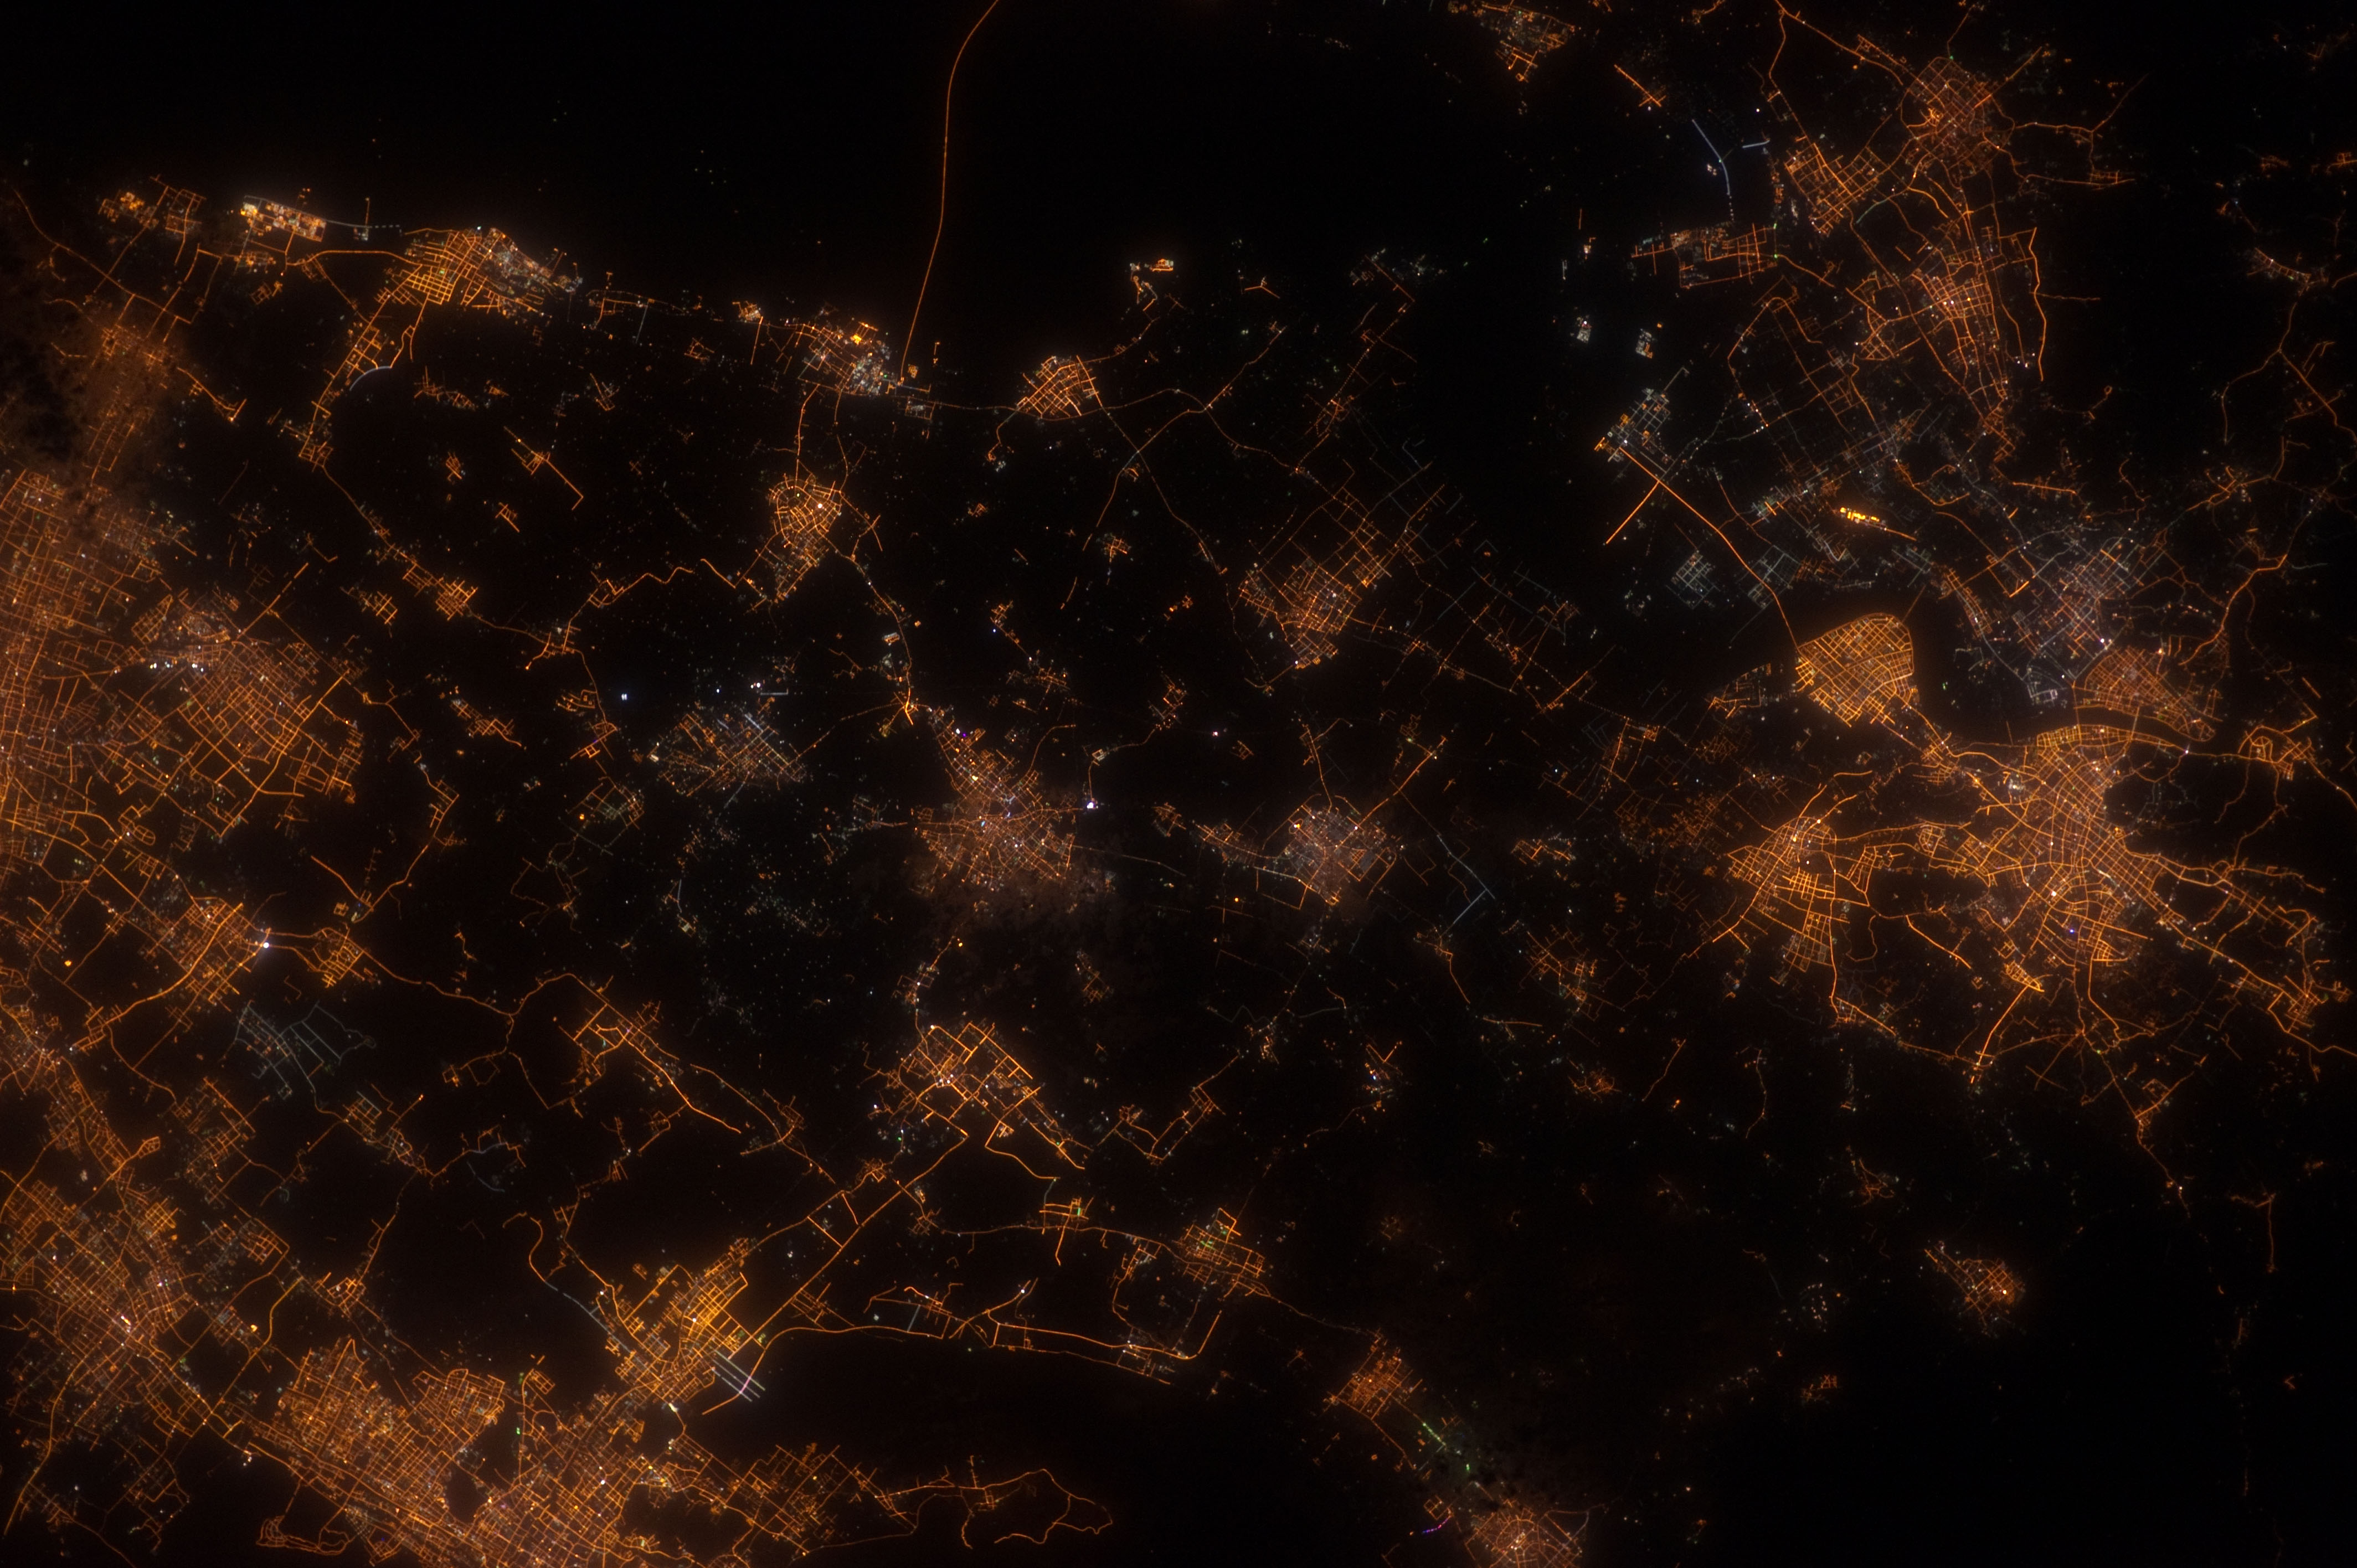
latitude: 30.4
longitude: 120.7
